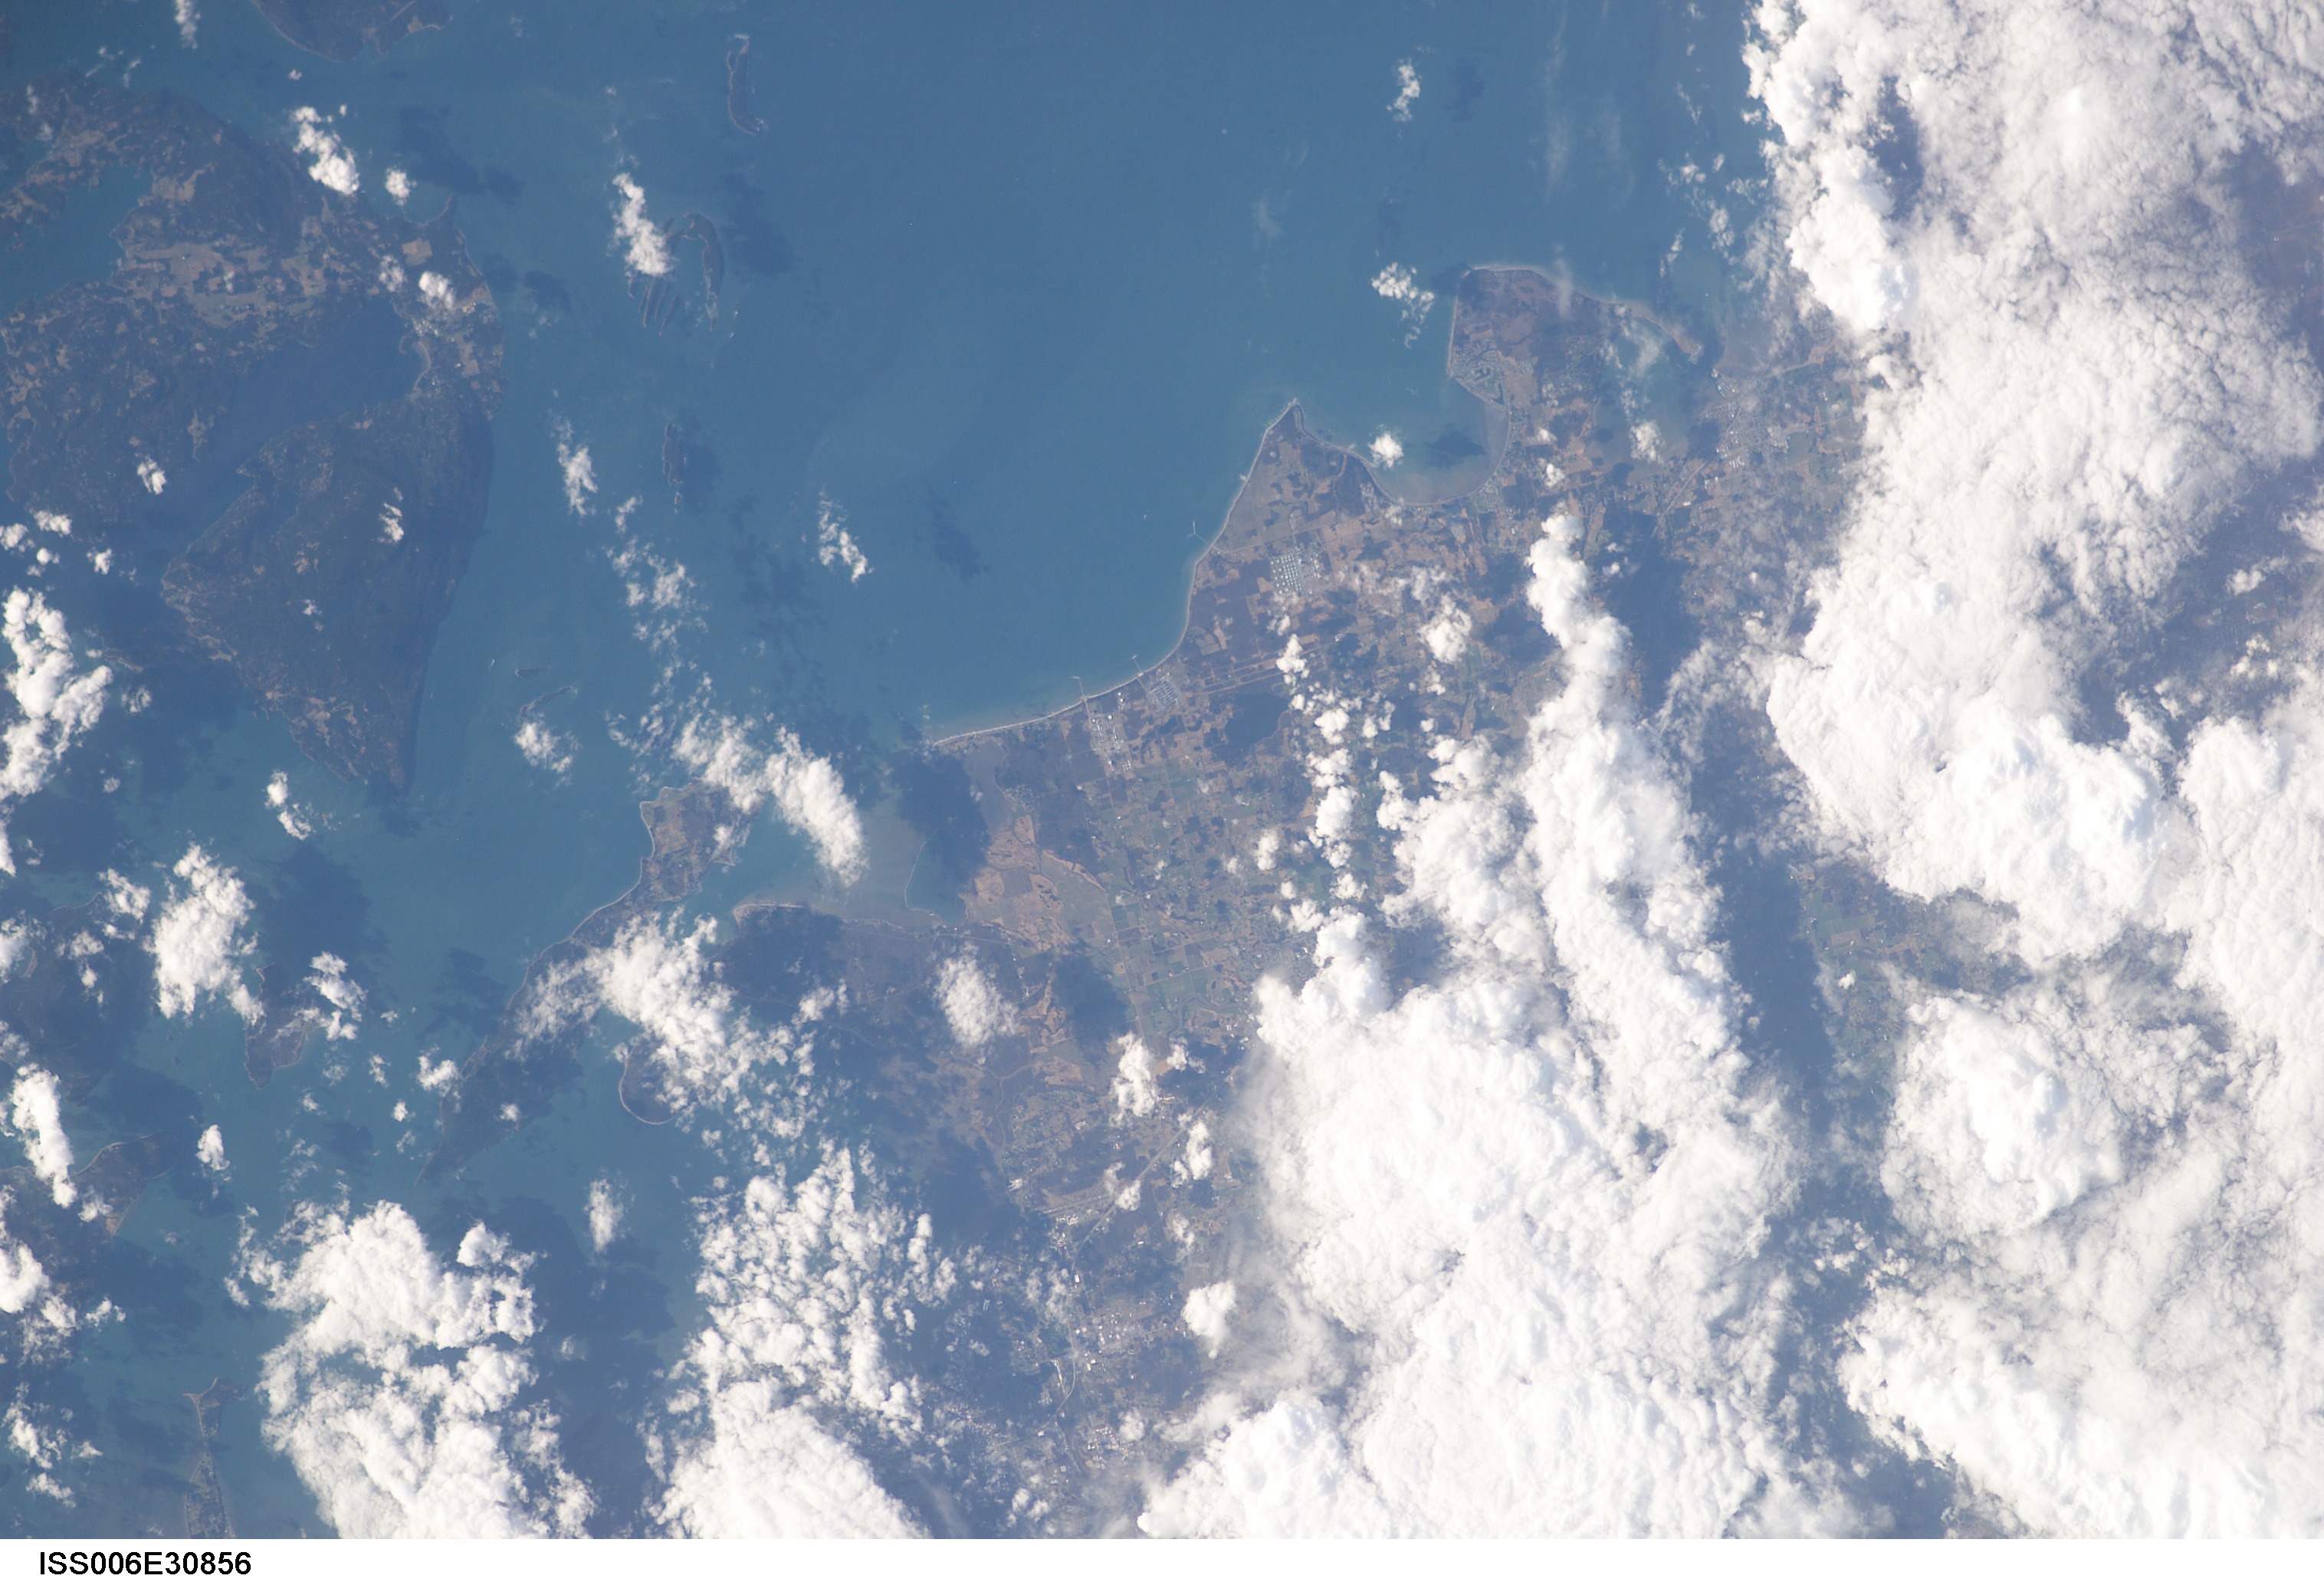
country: USA-WASHINGTON
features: BELLINGHAM, ORCAS ISLAND
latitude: 49.0
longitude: -123.0
